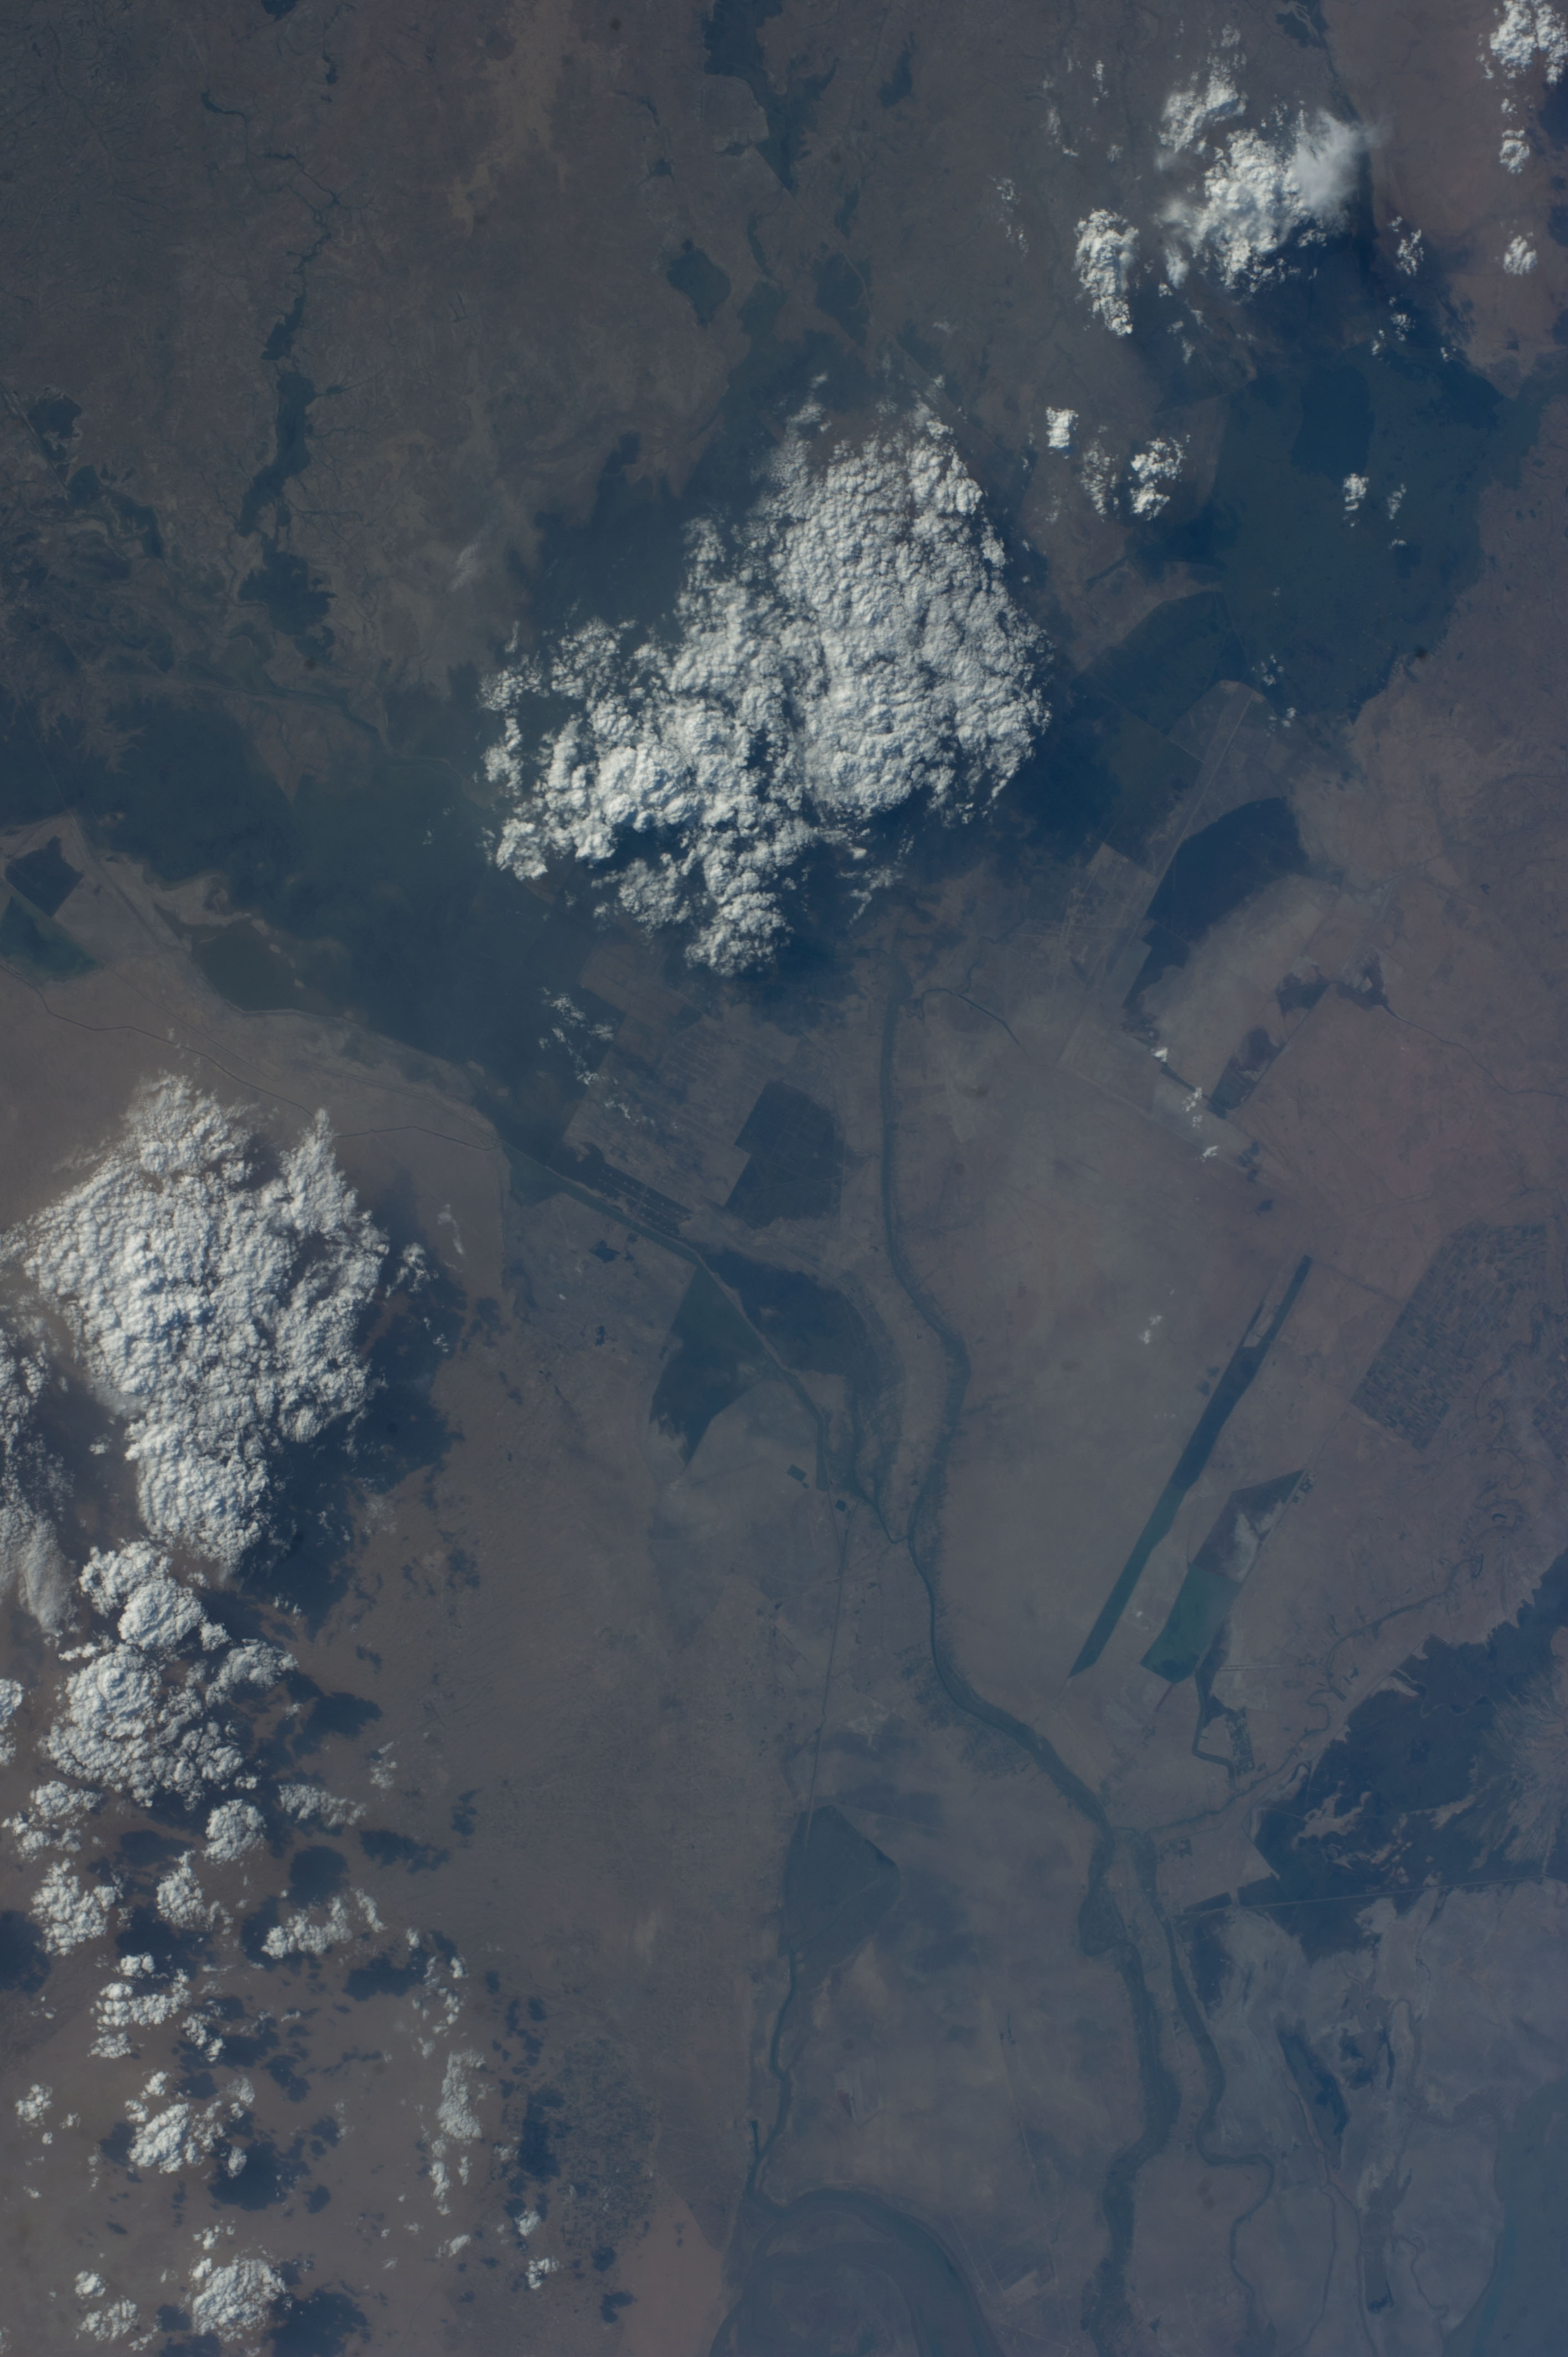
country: IRAQ
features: SHAT-AL ARAB, BASRAH, KHOR AL-ZUBAIR PORT, DESERT
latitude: 30.8
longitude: 47.4
